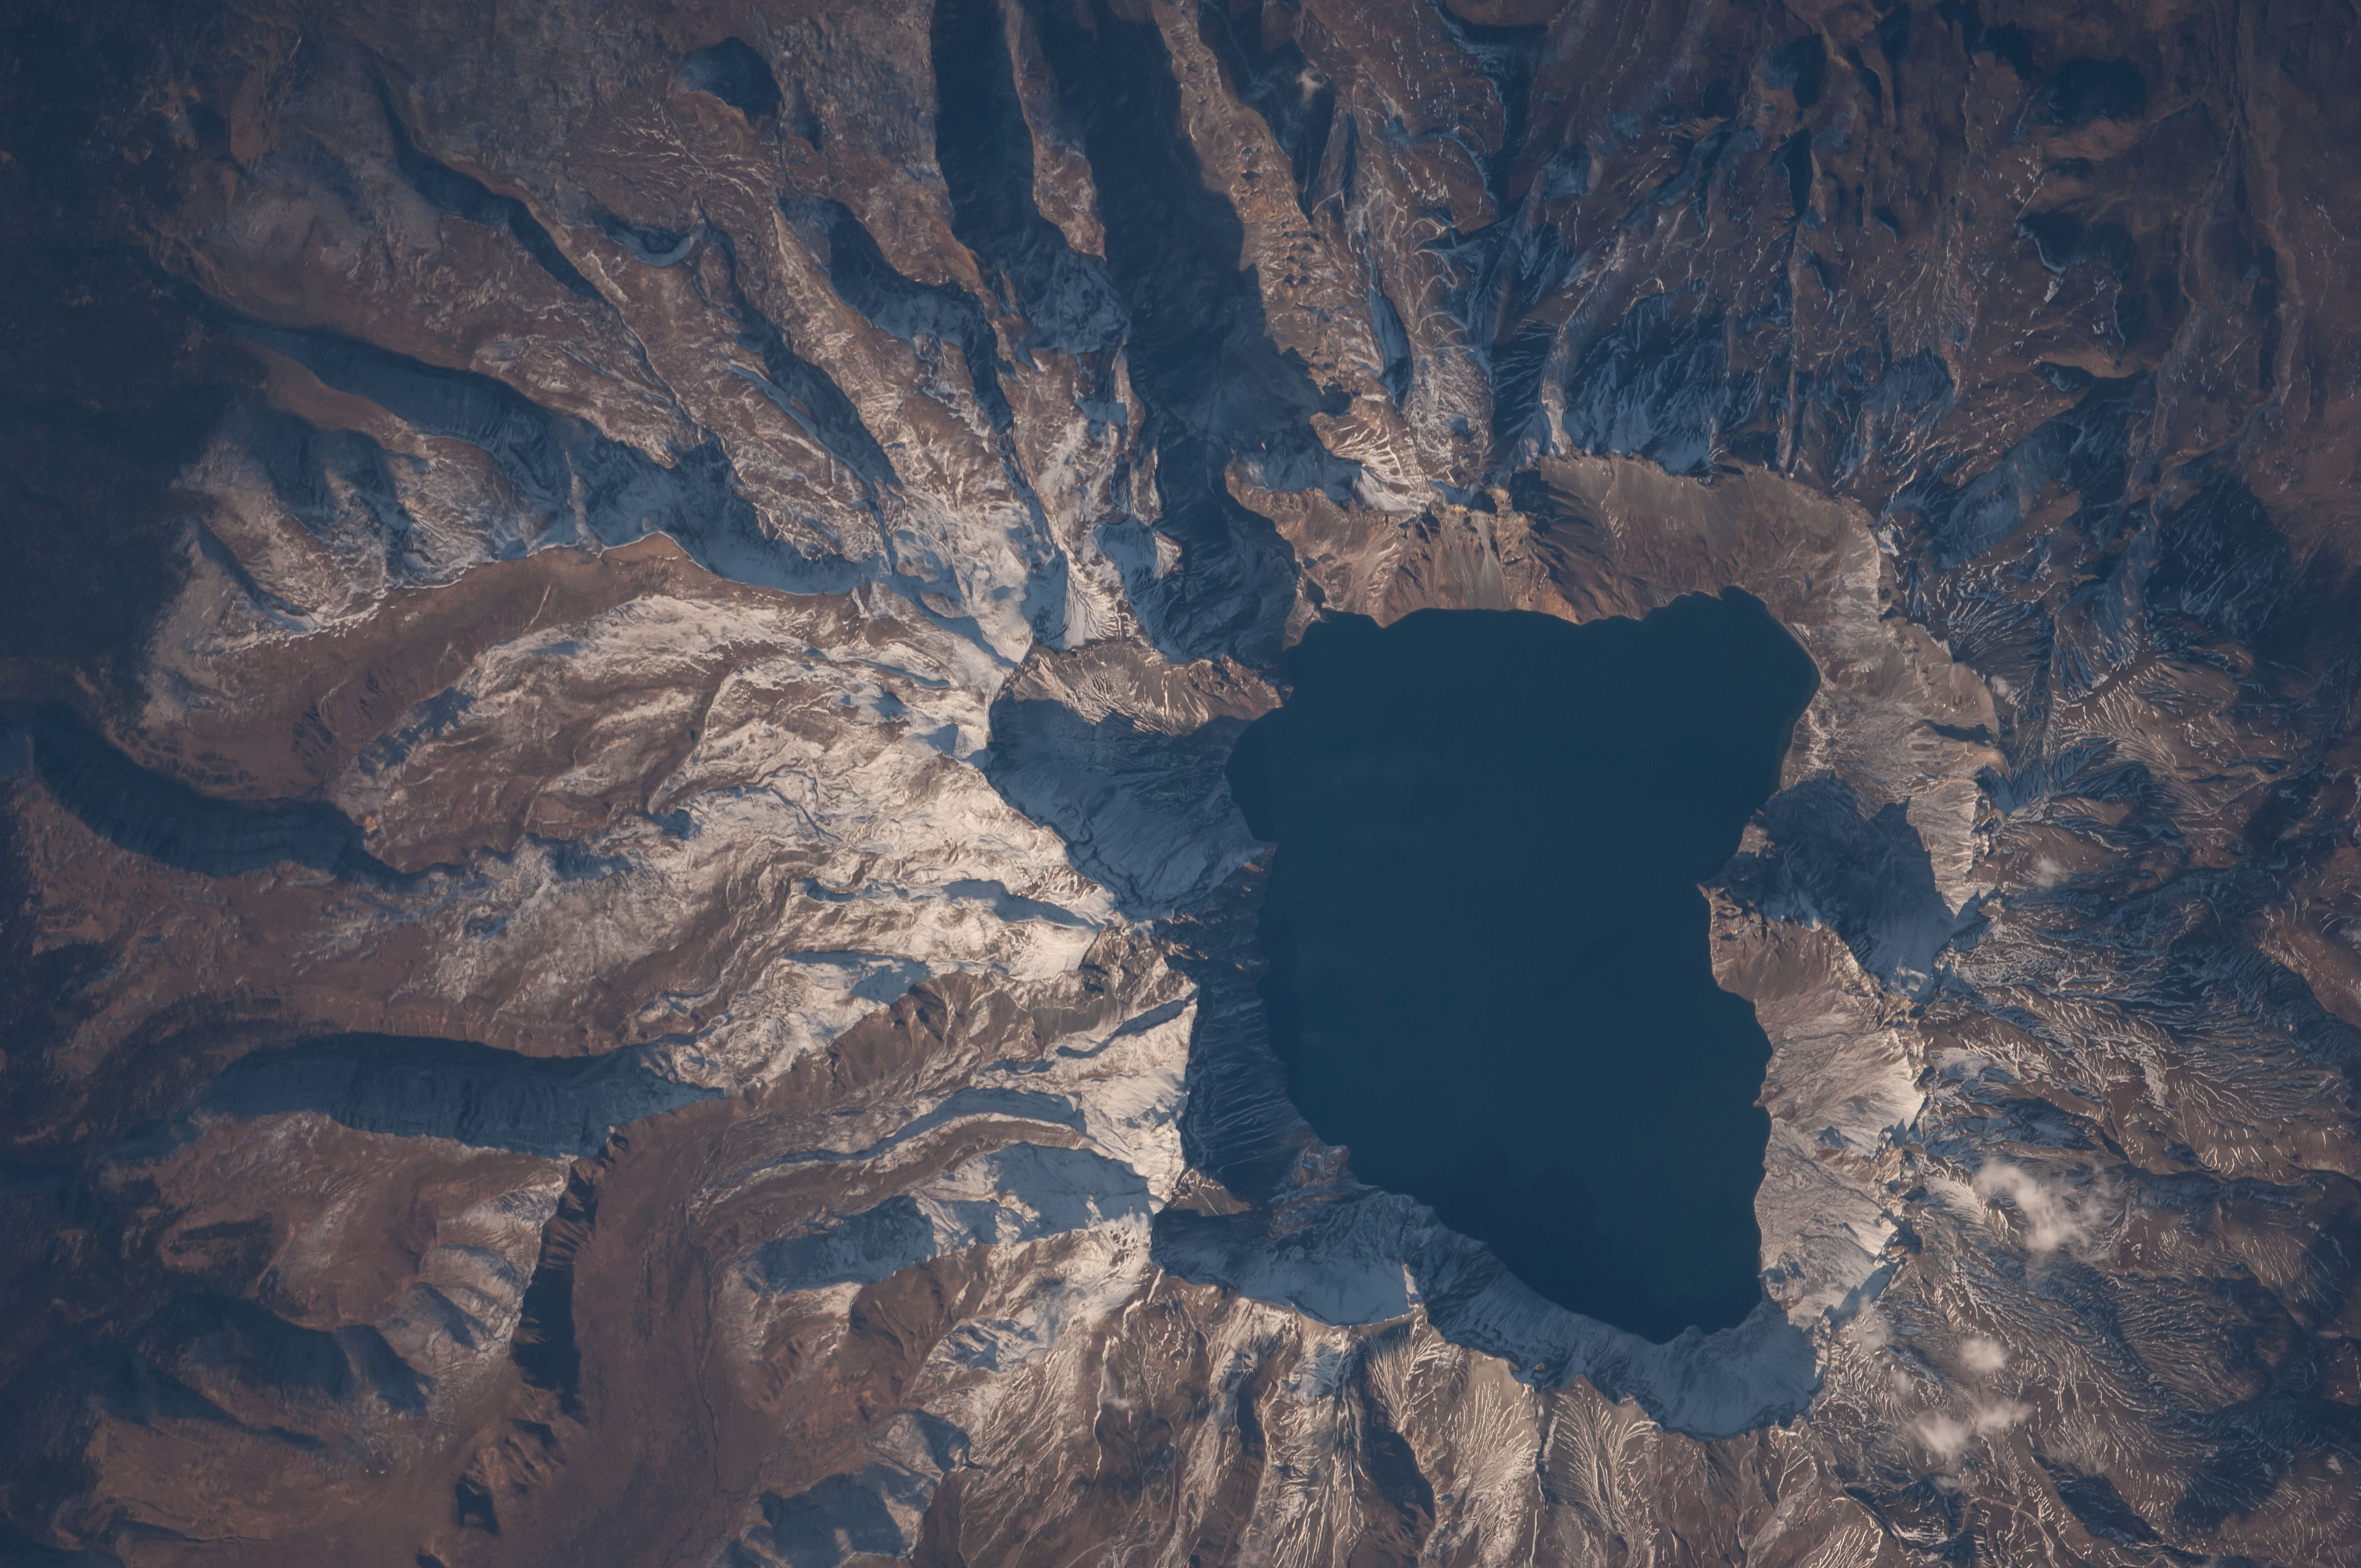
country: CHINA
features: L. CHON, HEAVEN L., PAEKTU MT. VOL., MT. BAEKDU VOL., CHANGBAI RA., BAEKDUDAEGAN R.
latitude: 42.0
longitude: 128.0
